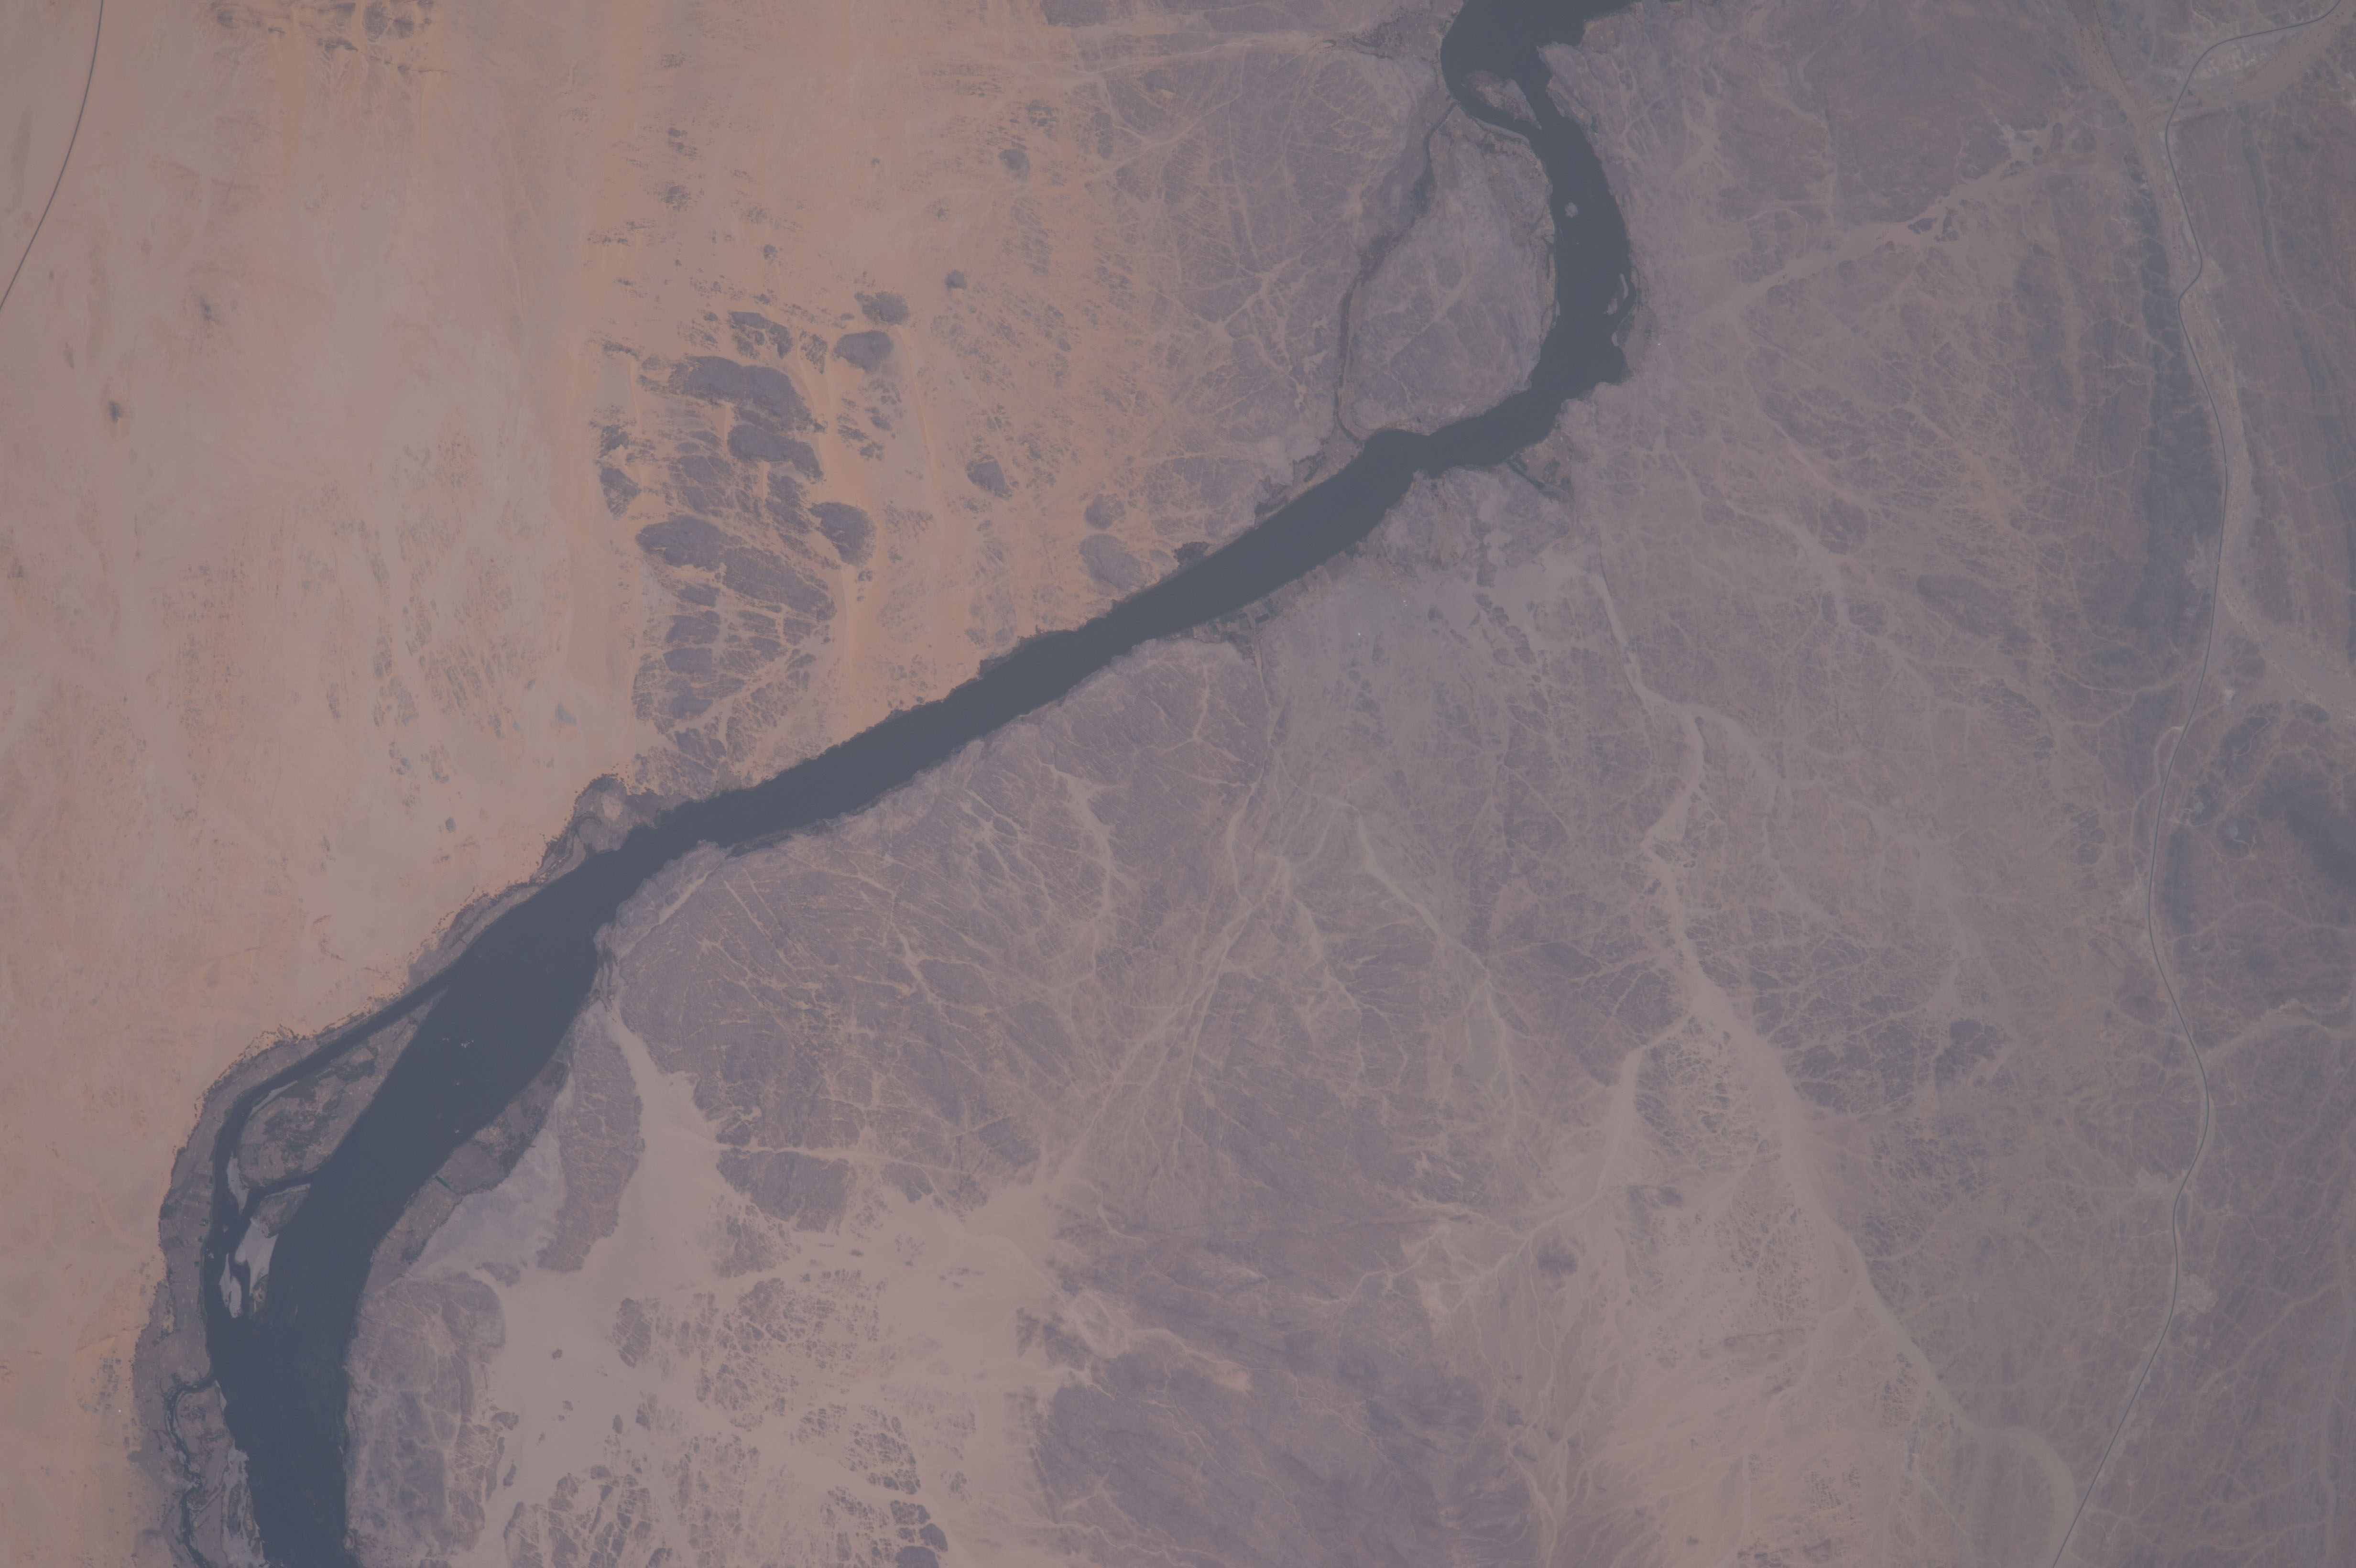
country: SUDAN
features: NUBIAN DESERT, NILE RIVER, NORTHERN, KULB EAST
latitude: 21.0
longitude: 30.6
